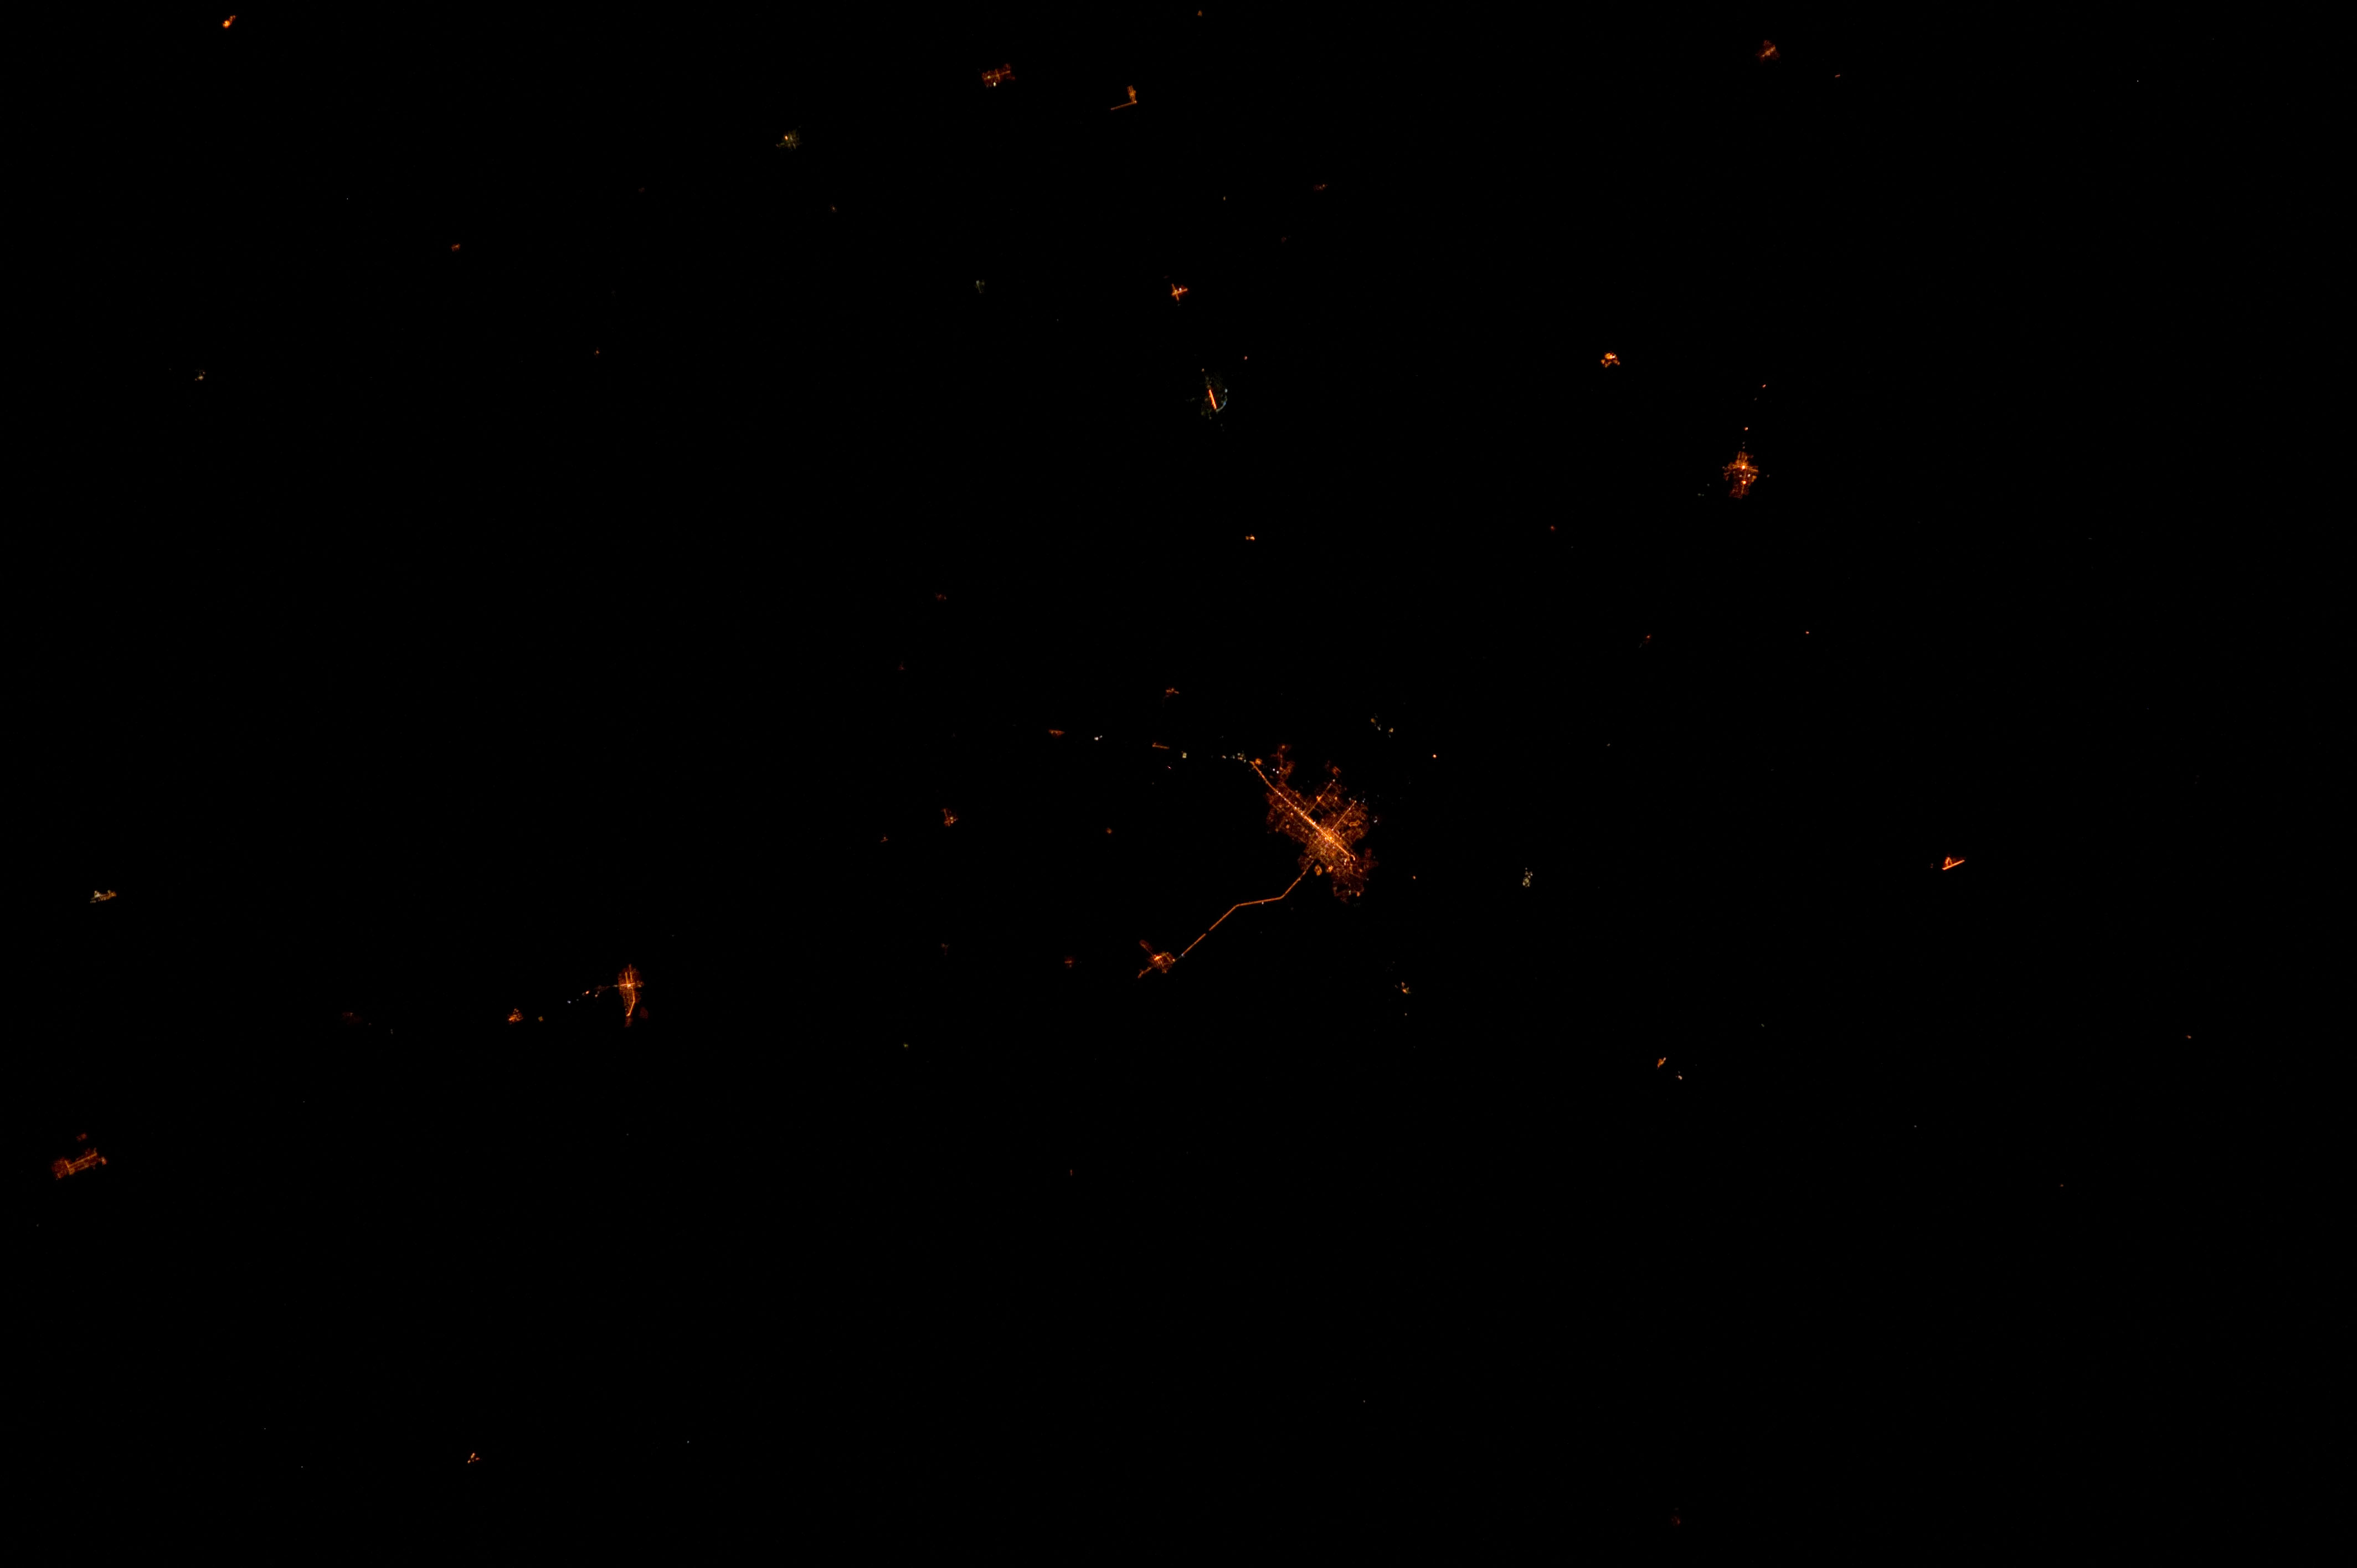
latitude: -20.4
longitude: -53.7
